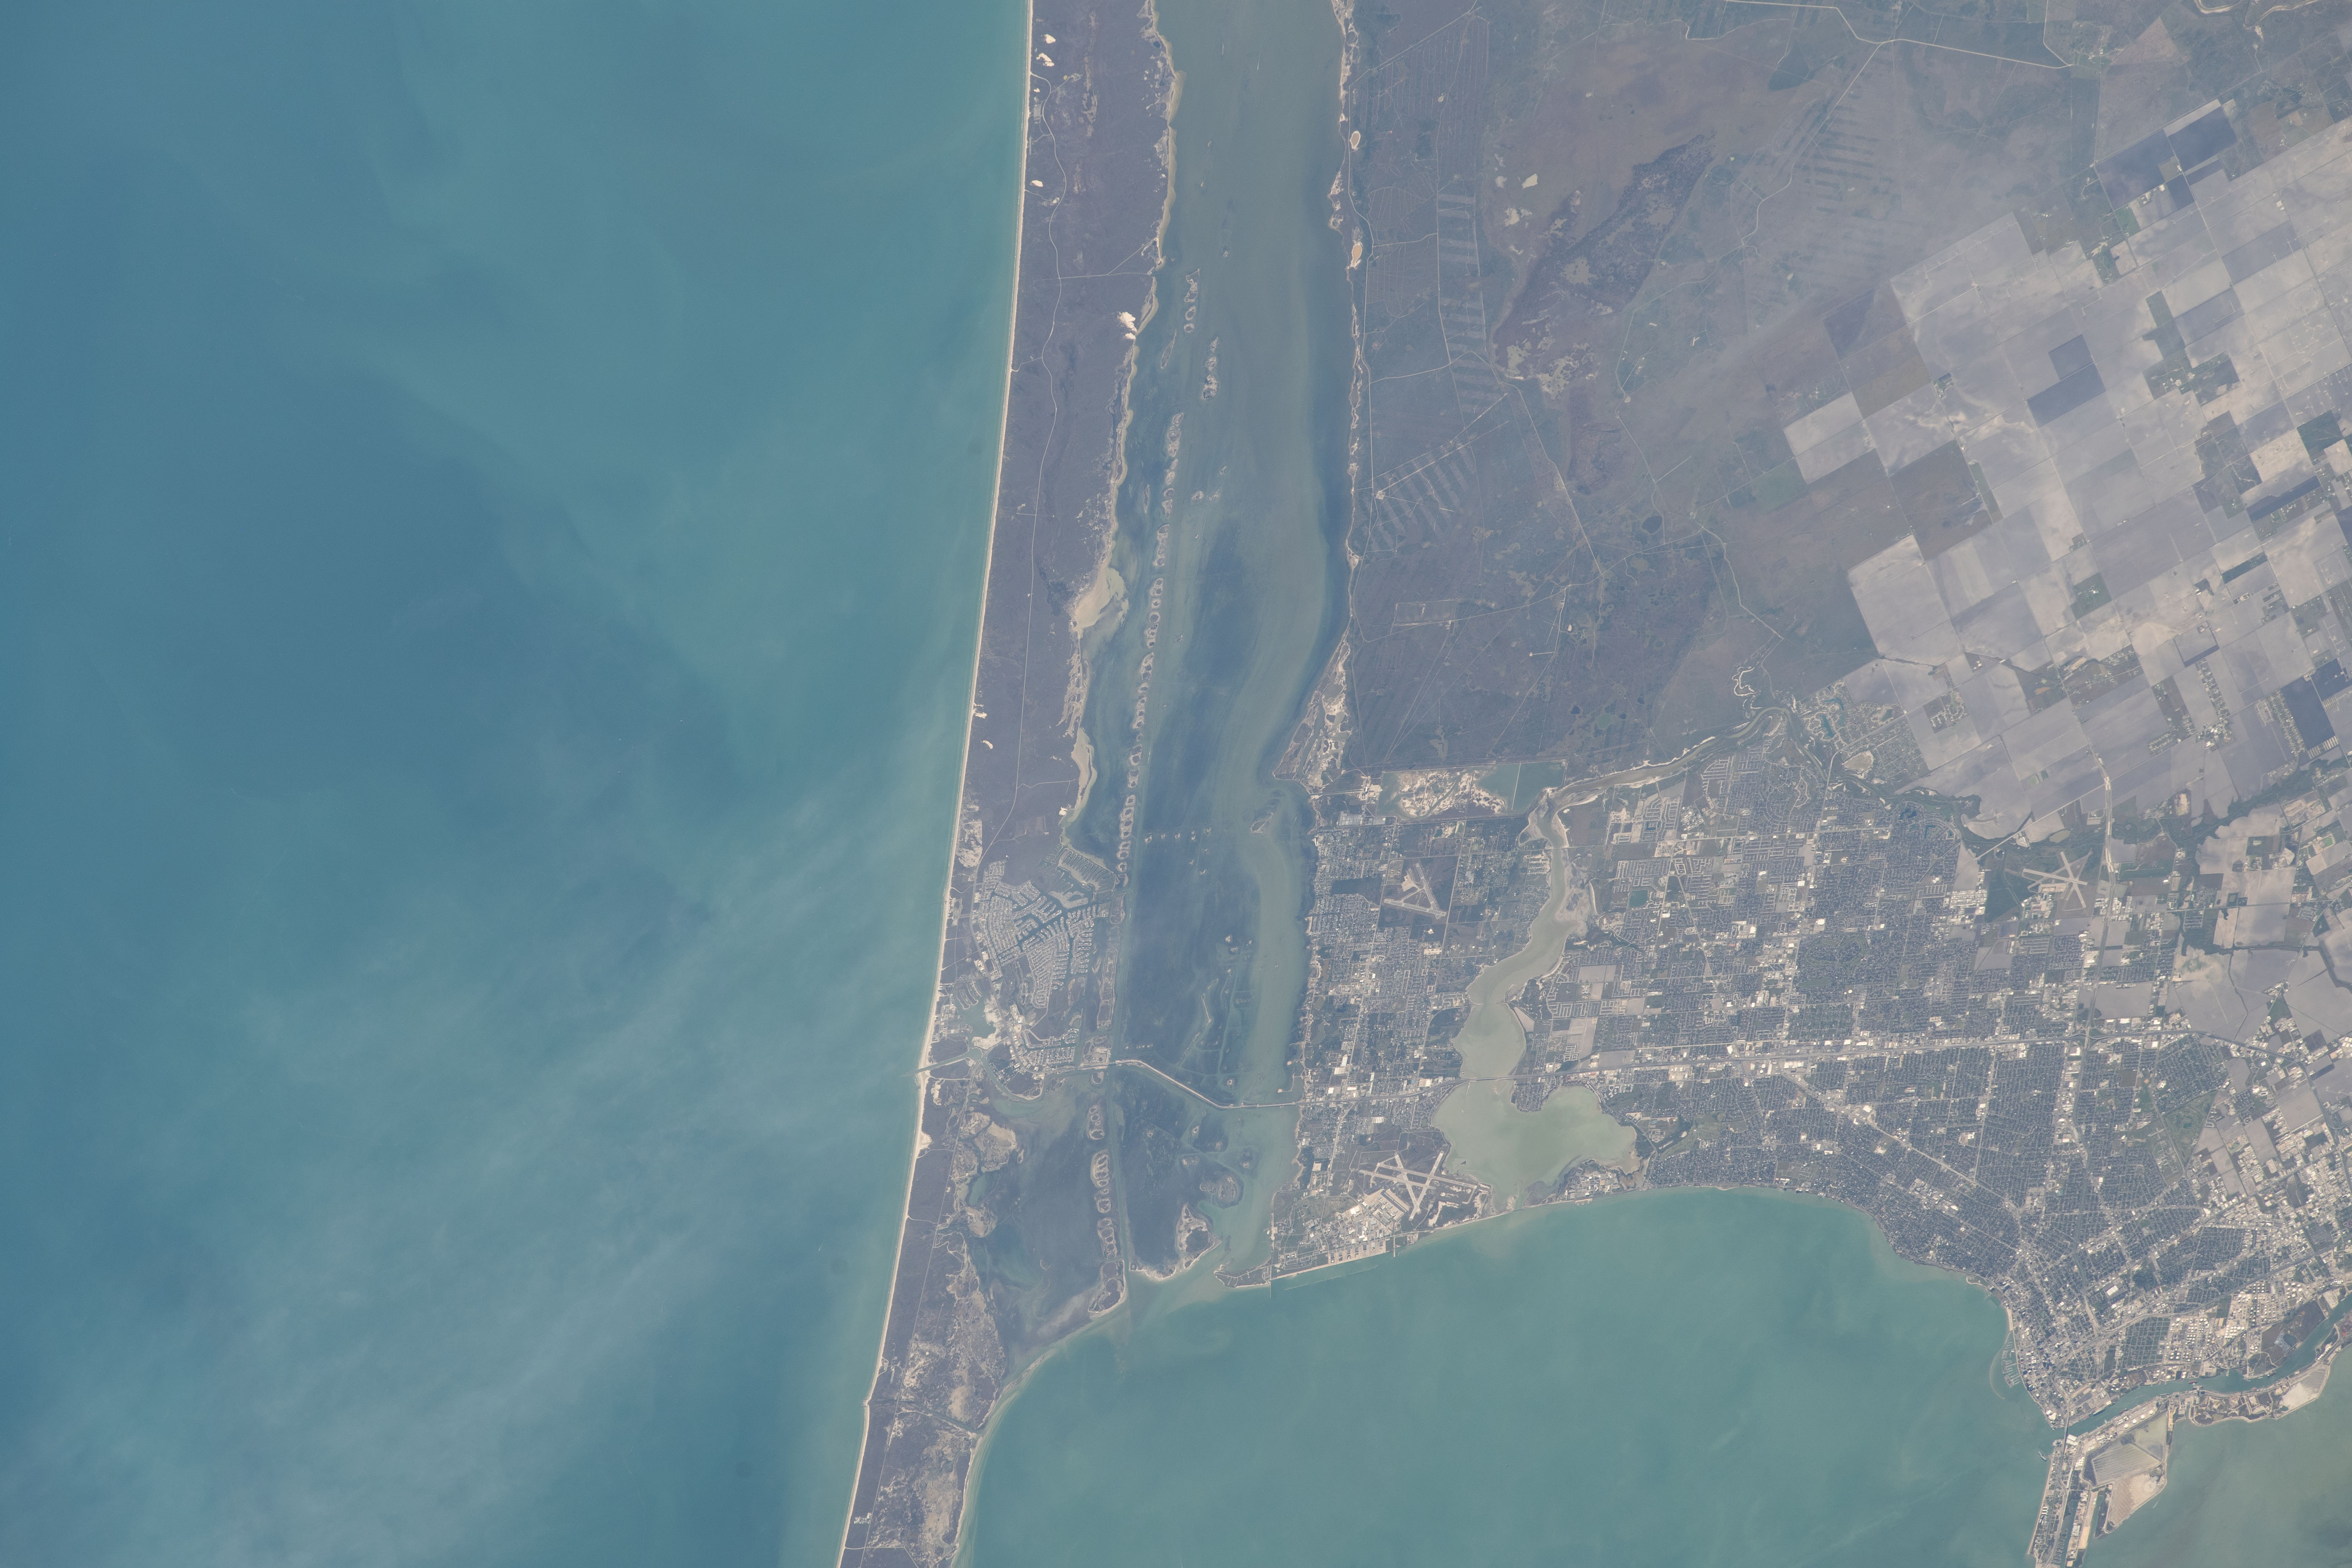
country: USA-TEXAS
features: CORPUS CHRISTI BAY, CORPUS CHRISTI, PADRE ISLAND NATIONAL SEASHORE
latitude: 27.6
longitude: -97.3
